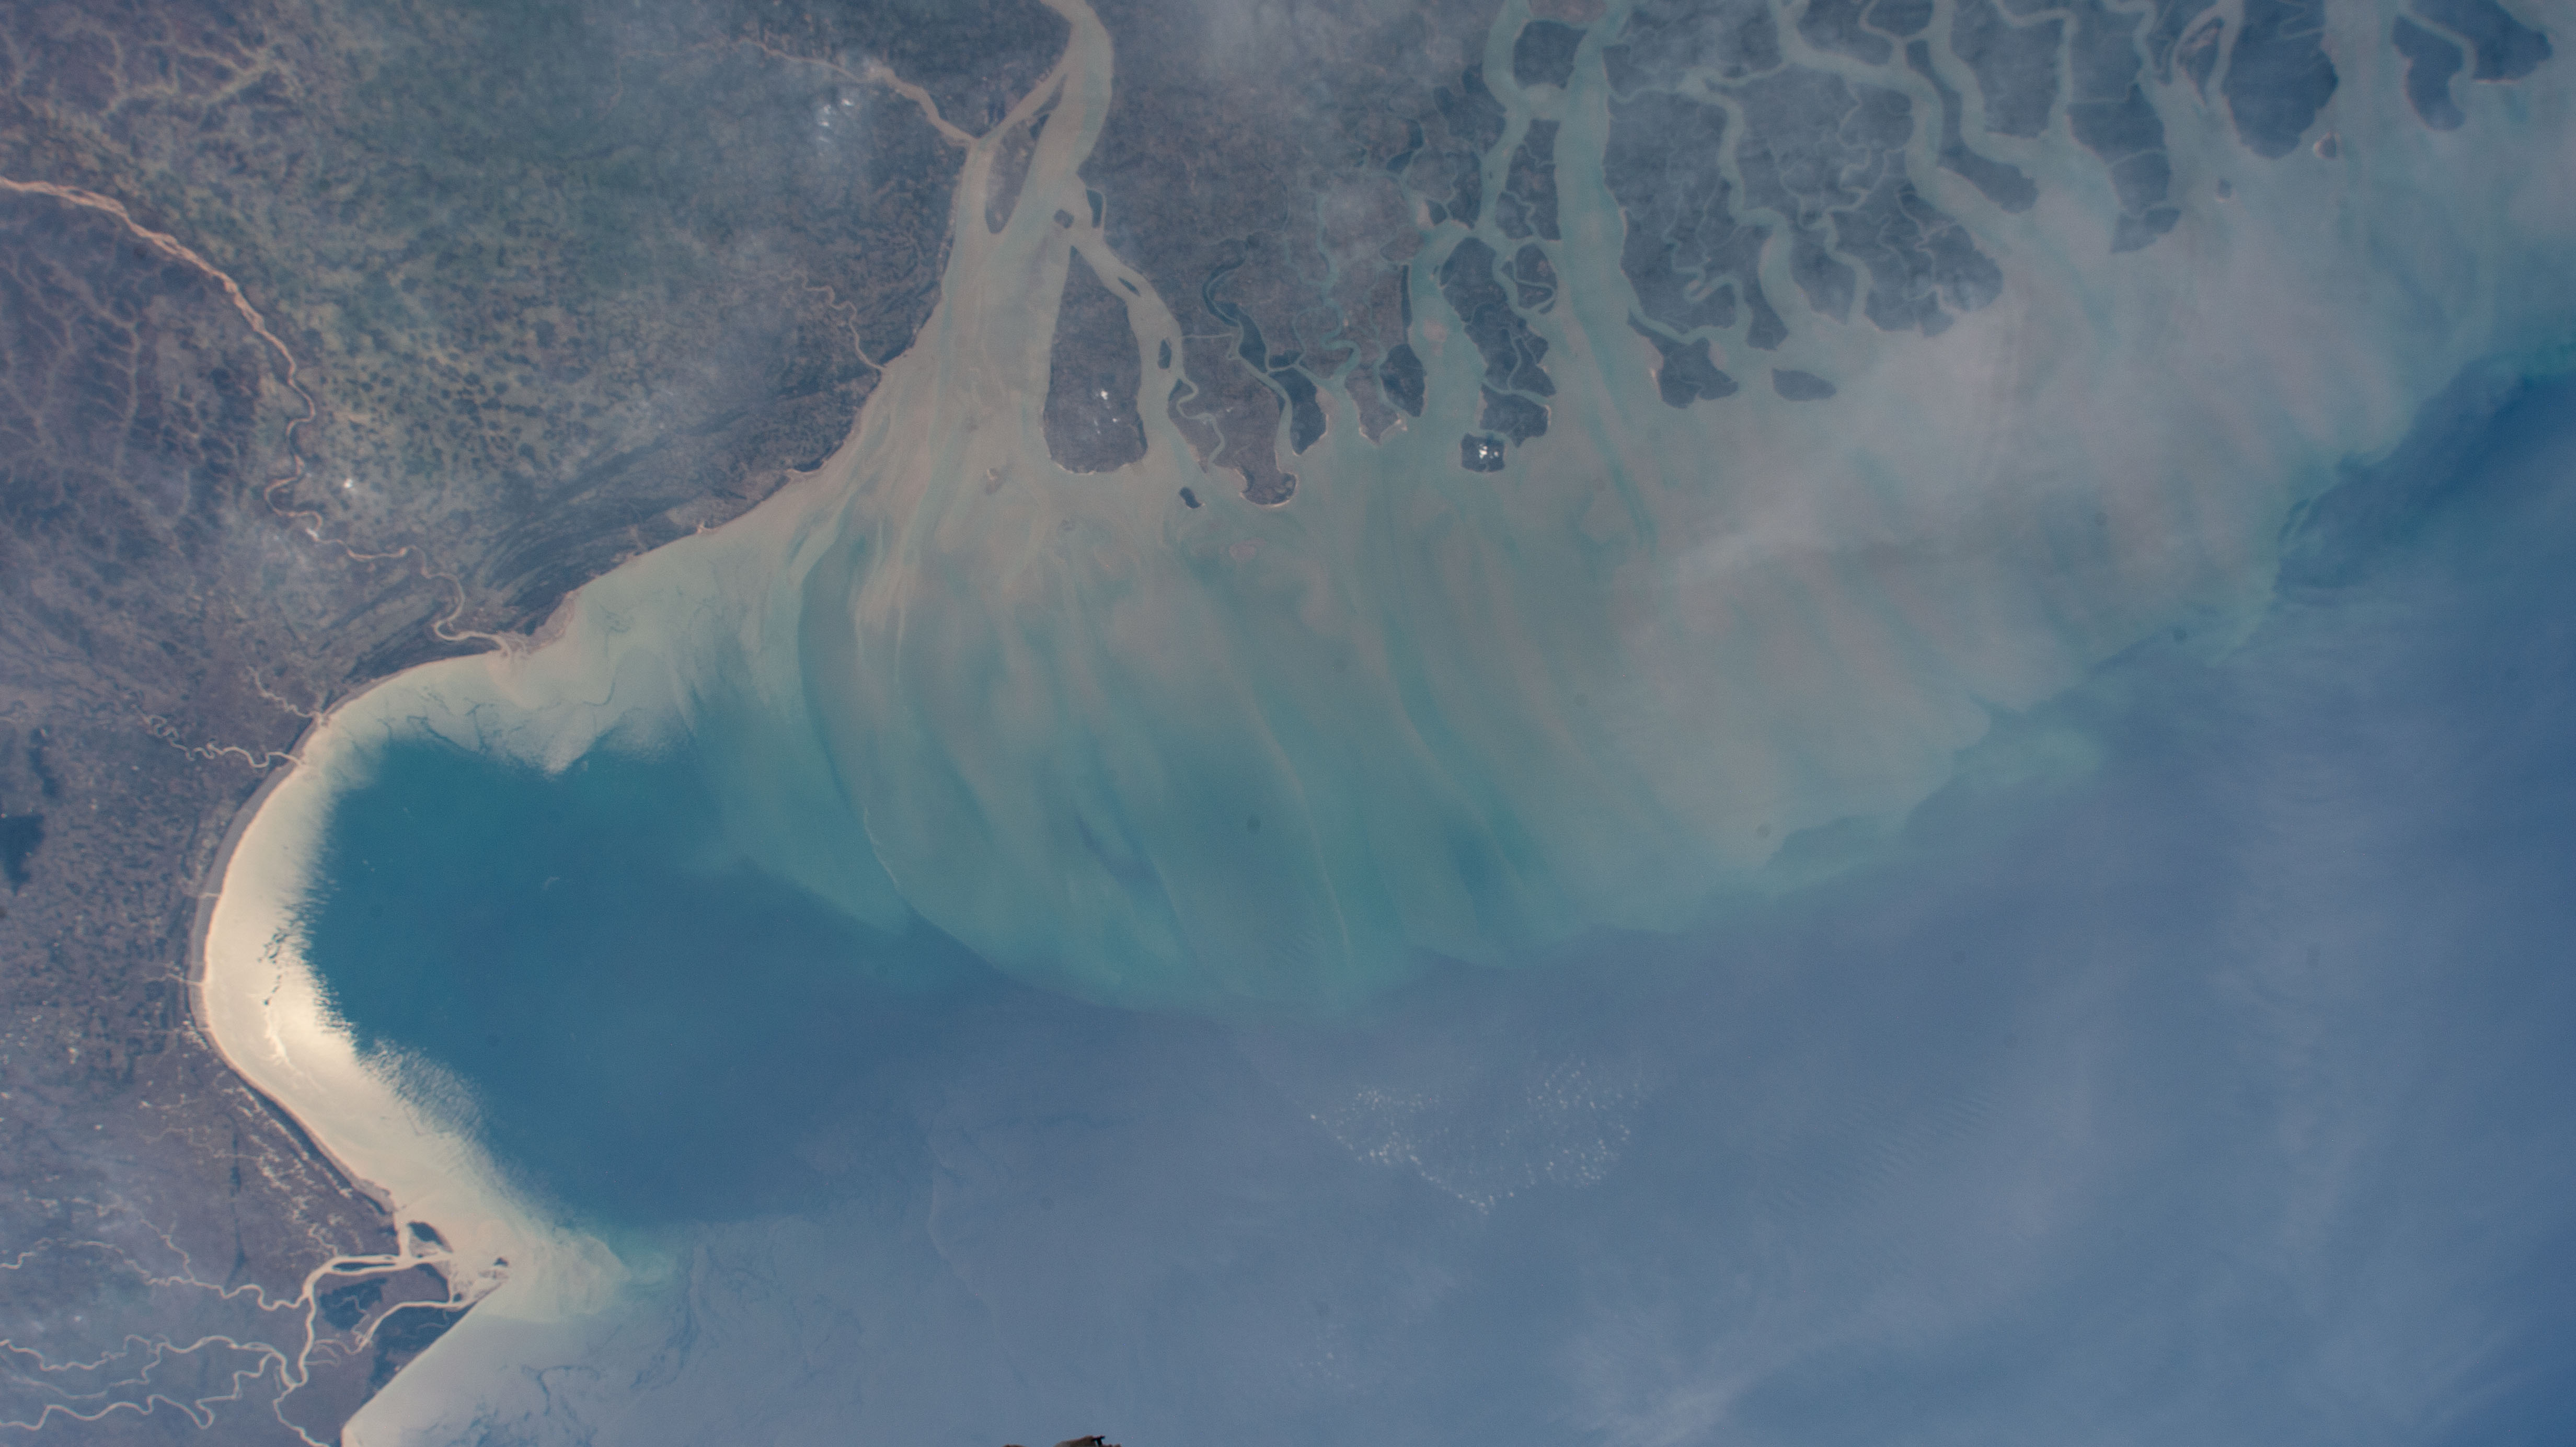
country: INDIA
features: KOLKATA, BURABURIR TAT
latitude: 21.0
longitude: 88.5
